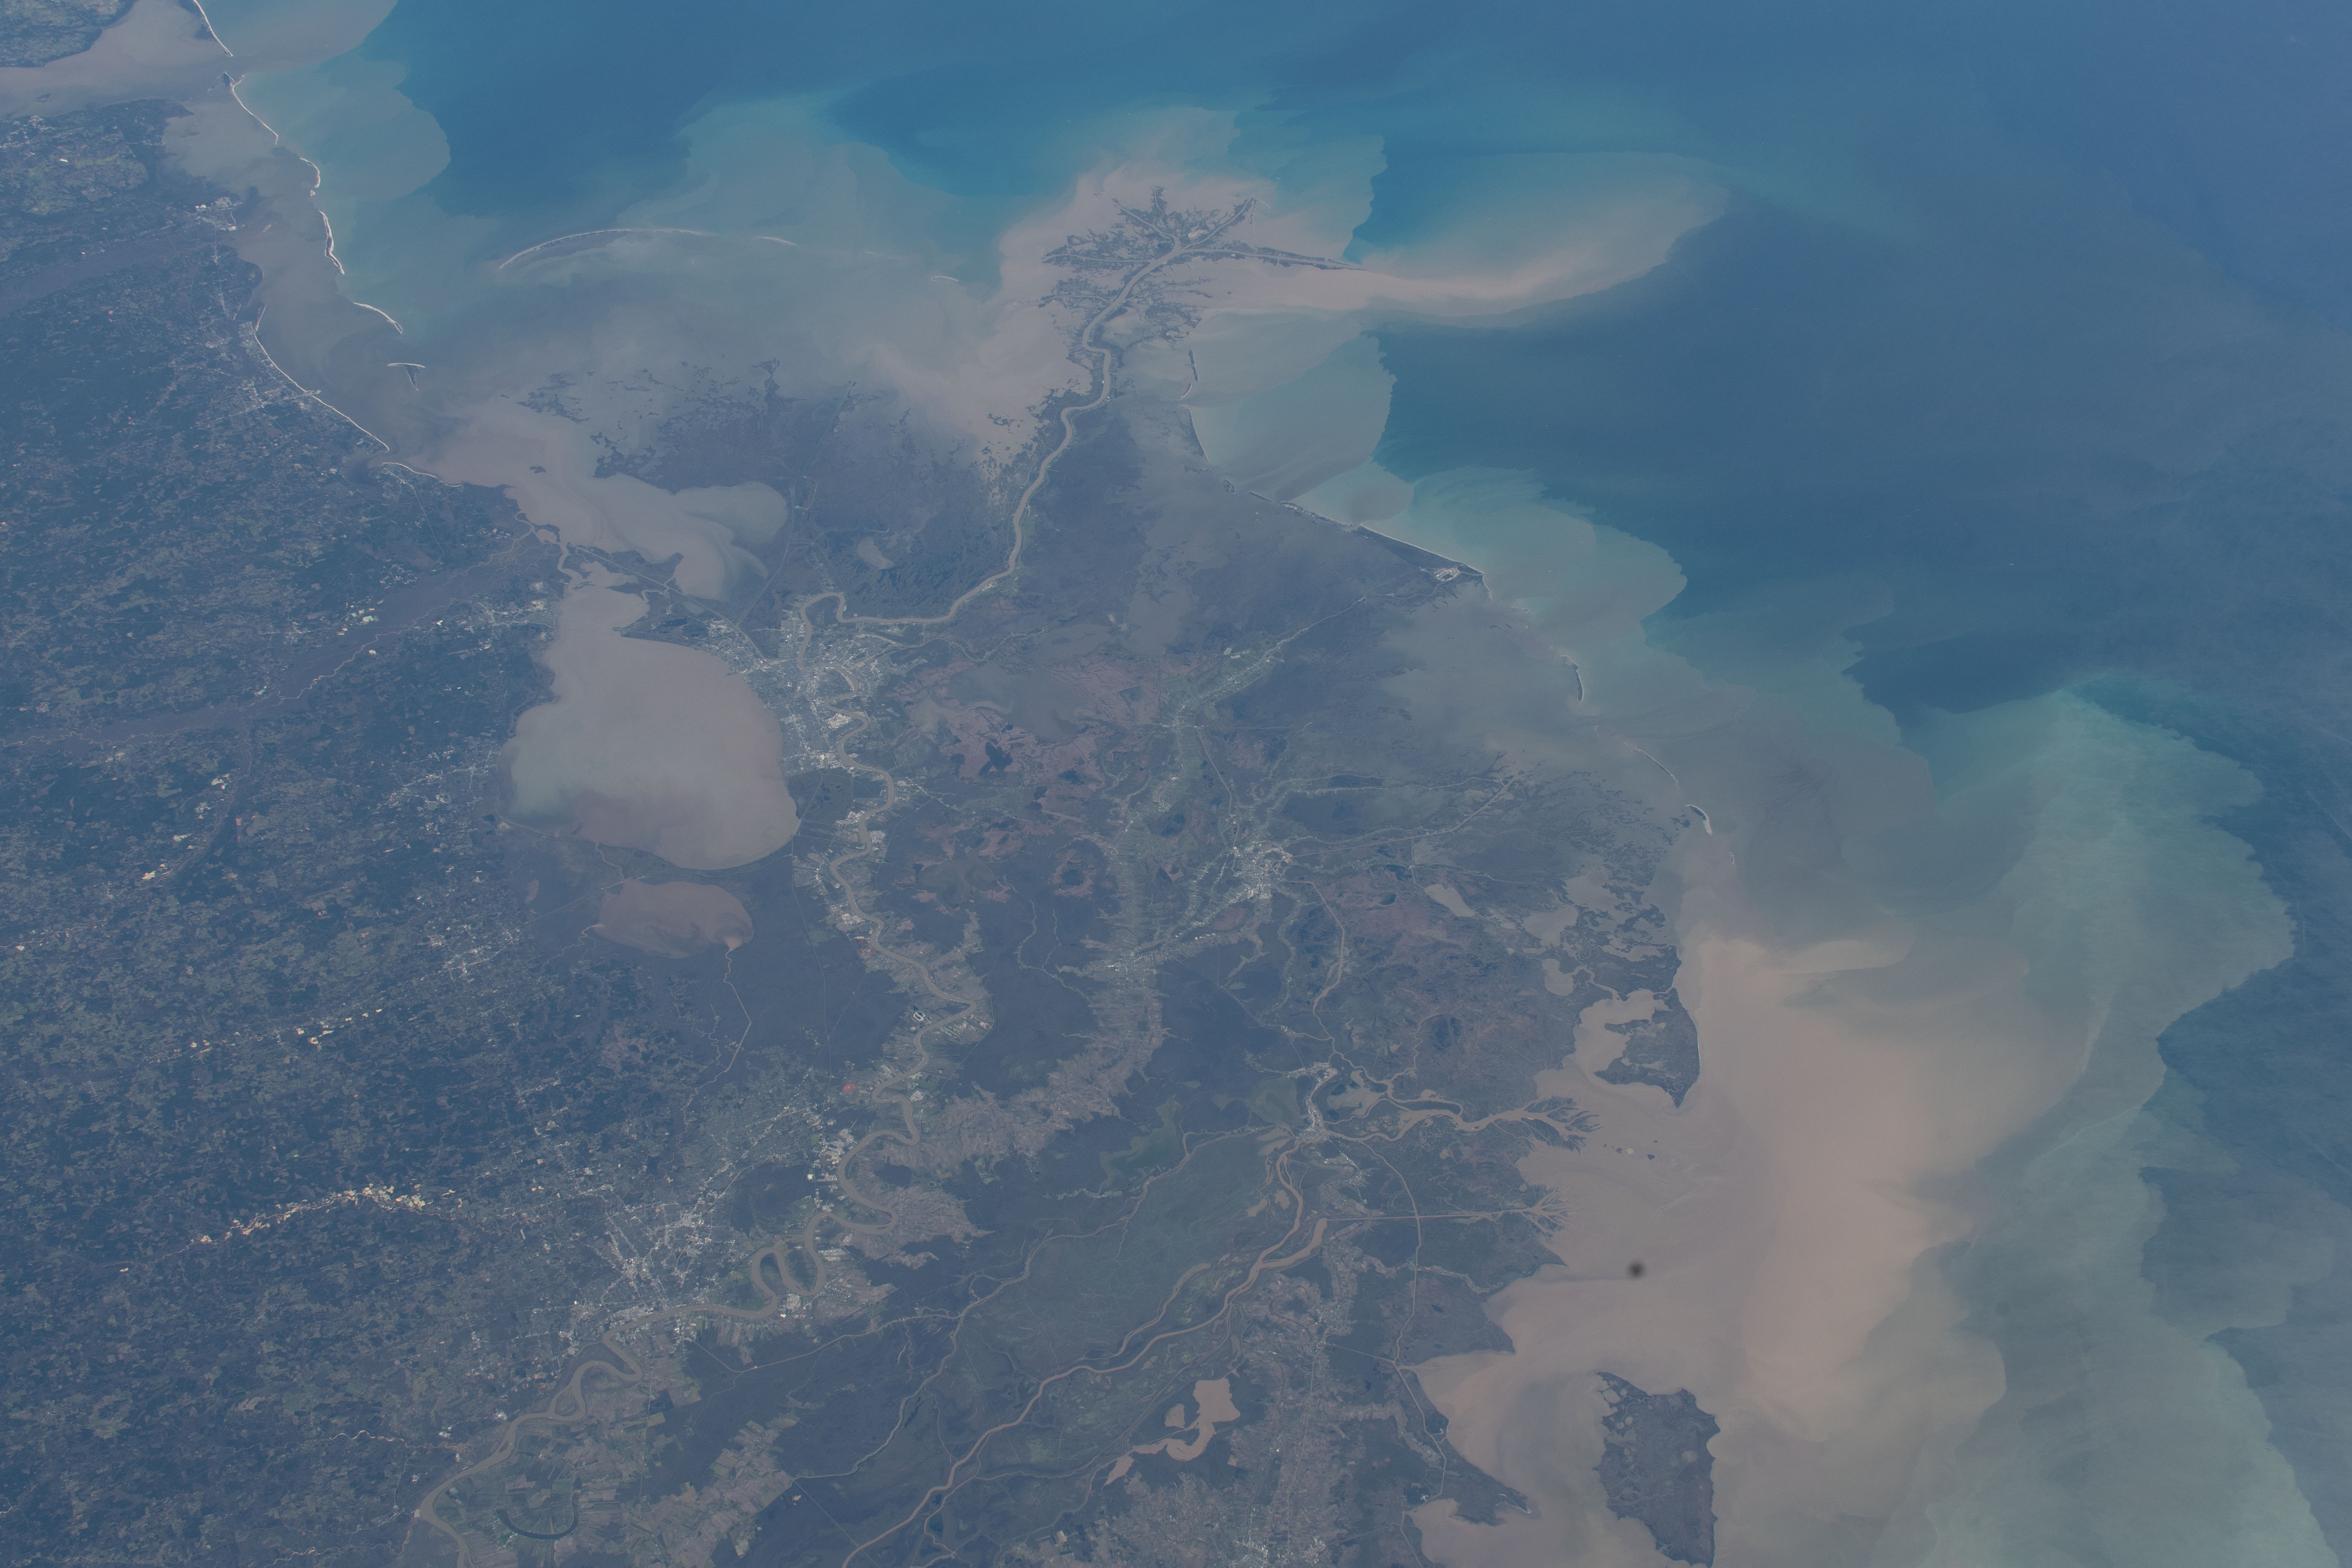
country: USA-LOUISIANA
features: NEW ORLEANS, BATON ROUGE, LAKE PONTCHARTRAIN, GULFPORT, GULF OF MEXICO, CHANDELEUR SOUND, MOBILE, PENSACOLA, PANAMA CITY, TALLAHASSEE
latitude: 30.0
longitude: -90.5
